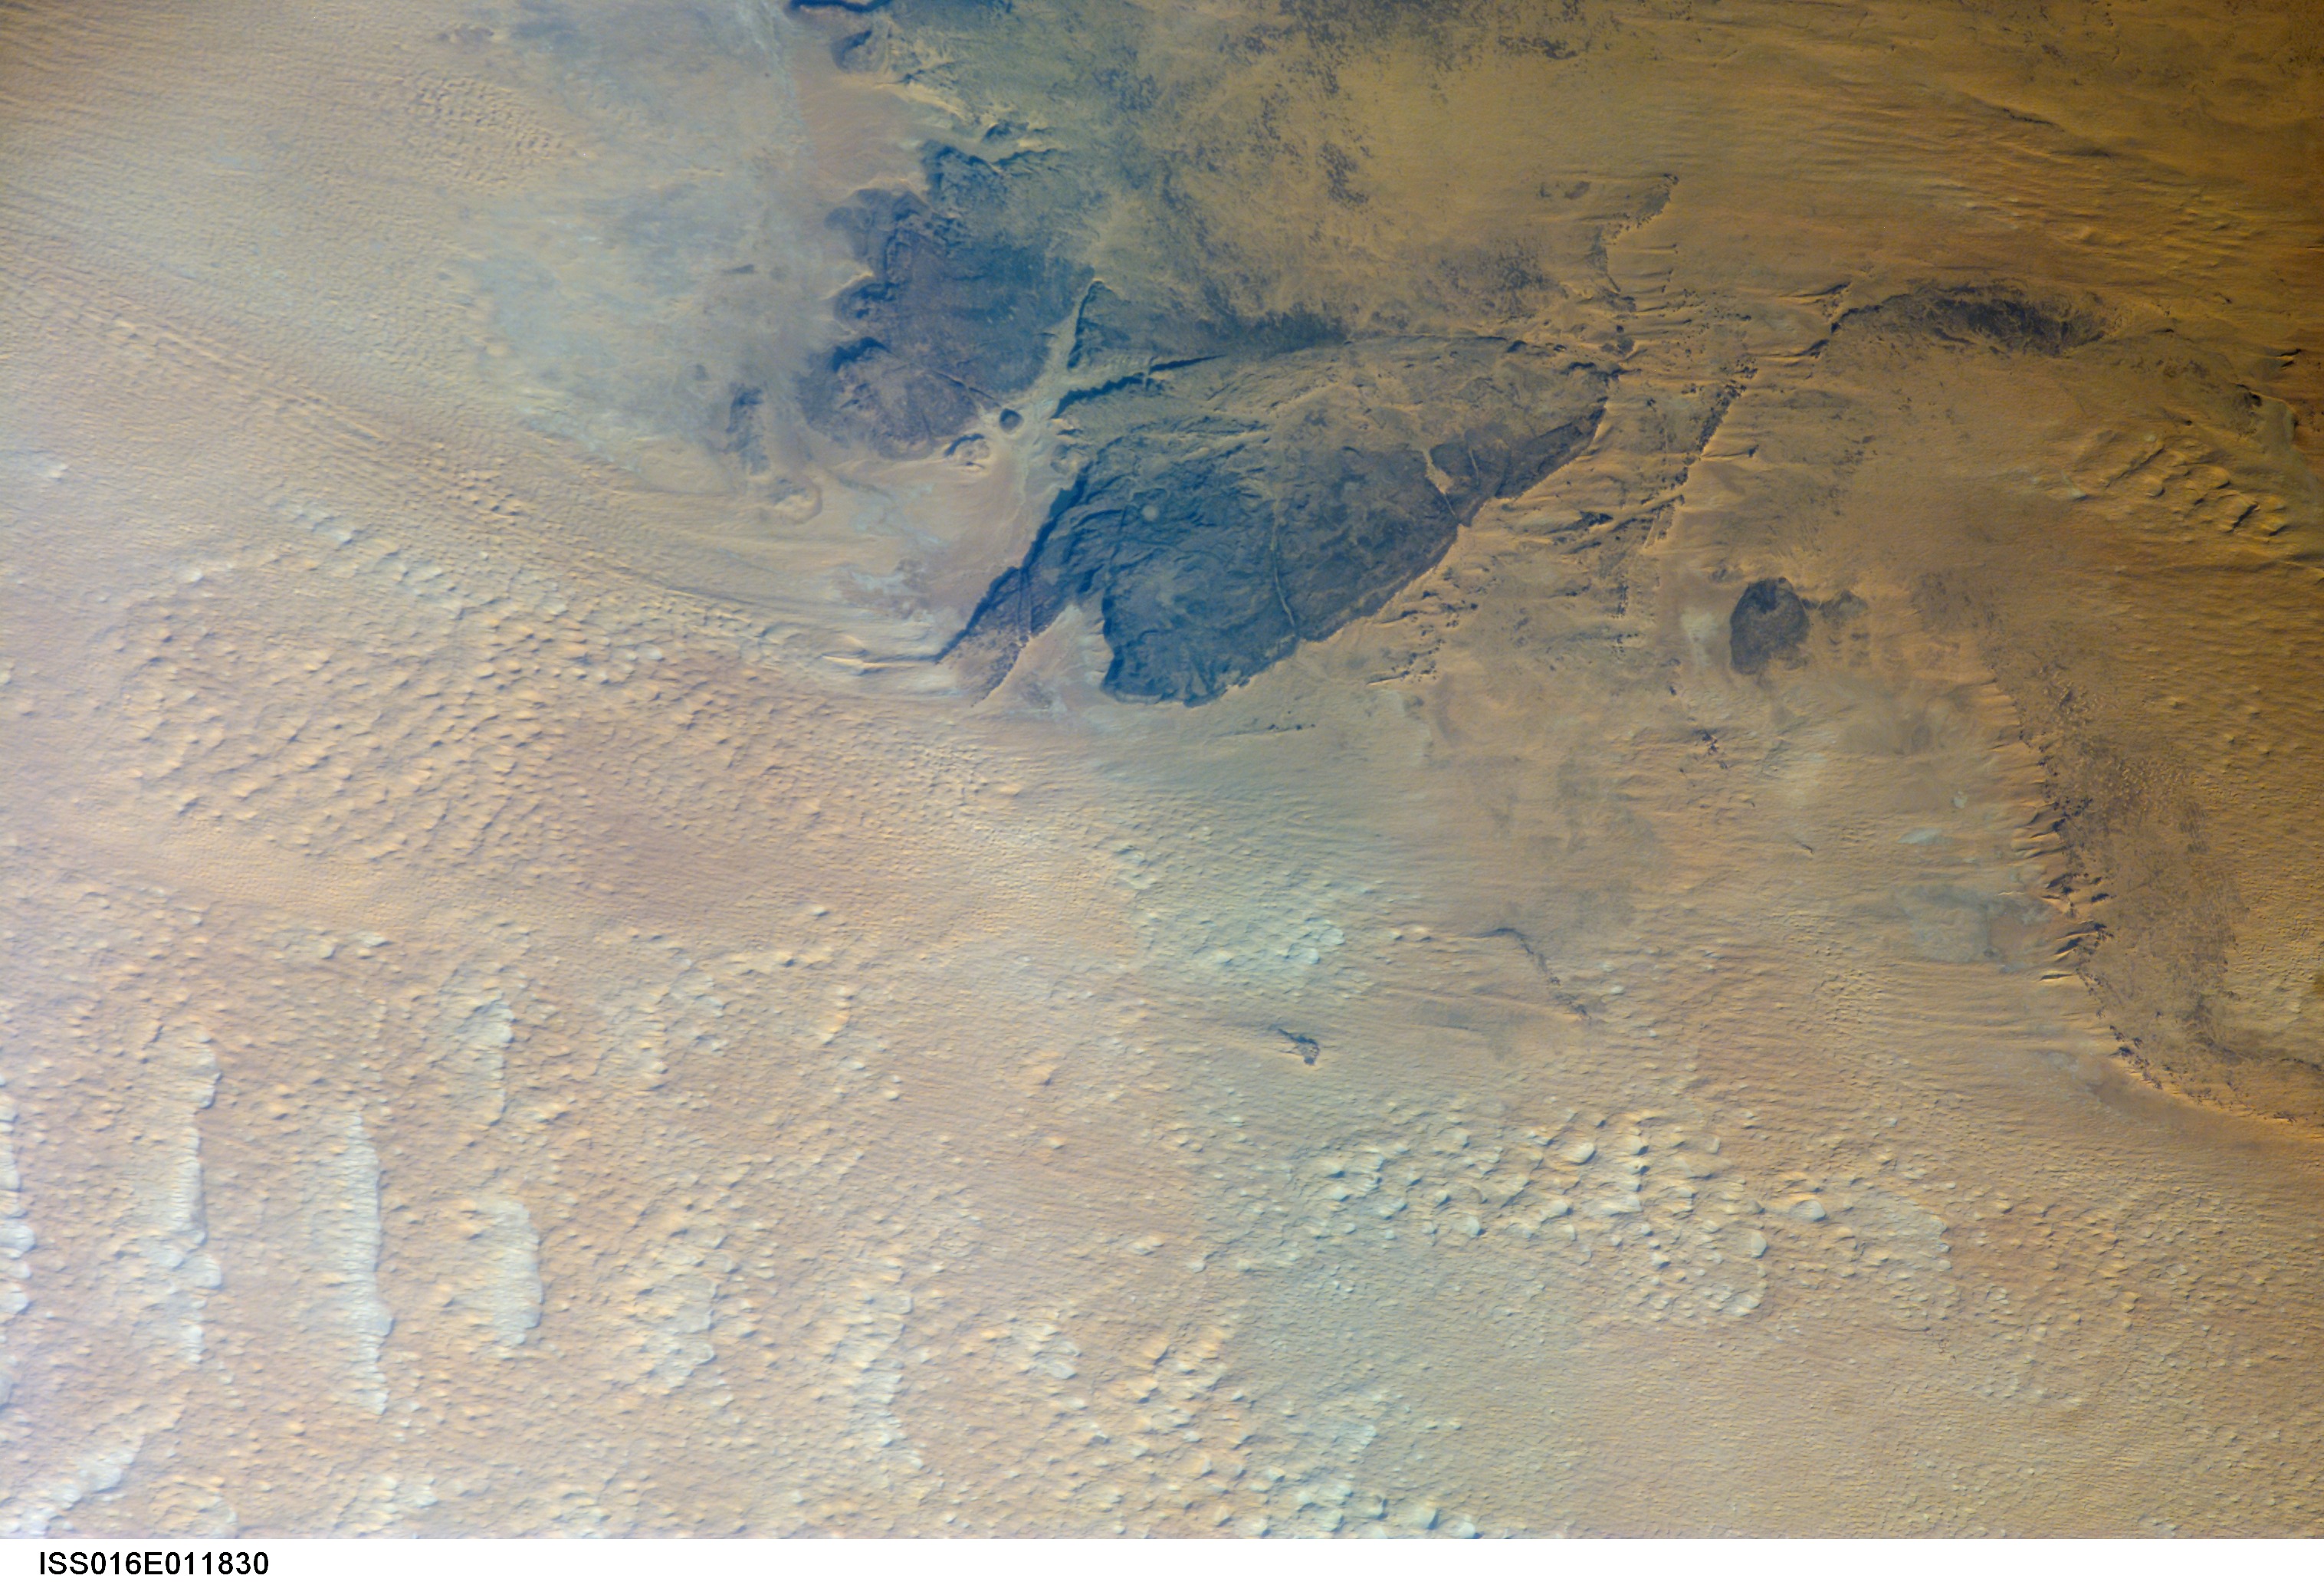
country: MAURITANIA
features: DHAR TICHIT, DUNES, DESERT
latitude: 18.2
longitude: -8.8
